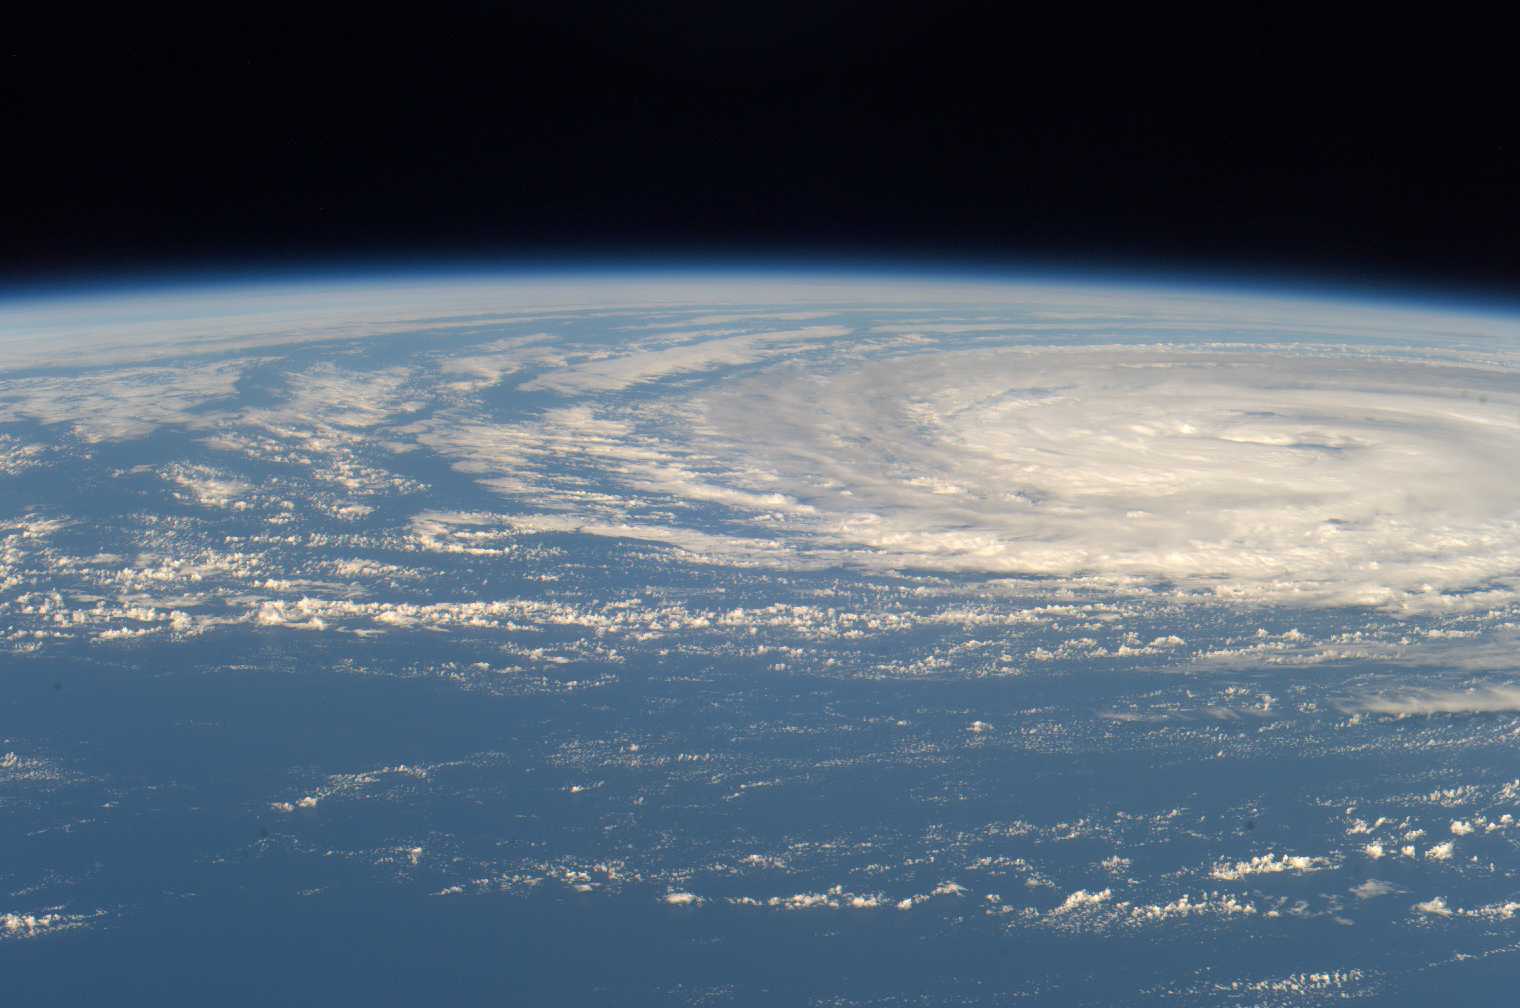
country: ATLANTIC OCEAN
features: PAN-HURRICANE EPSILON, BANDS
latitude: 29.1
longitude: -37.9
